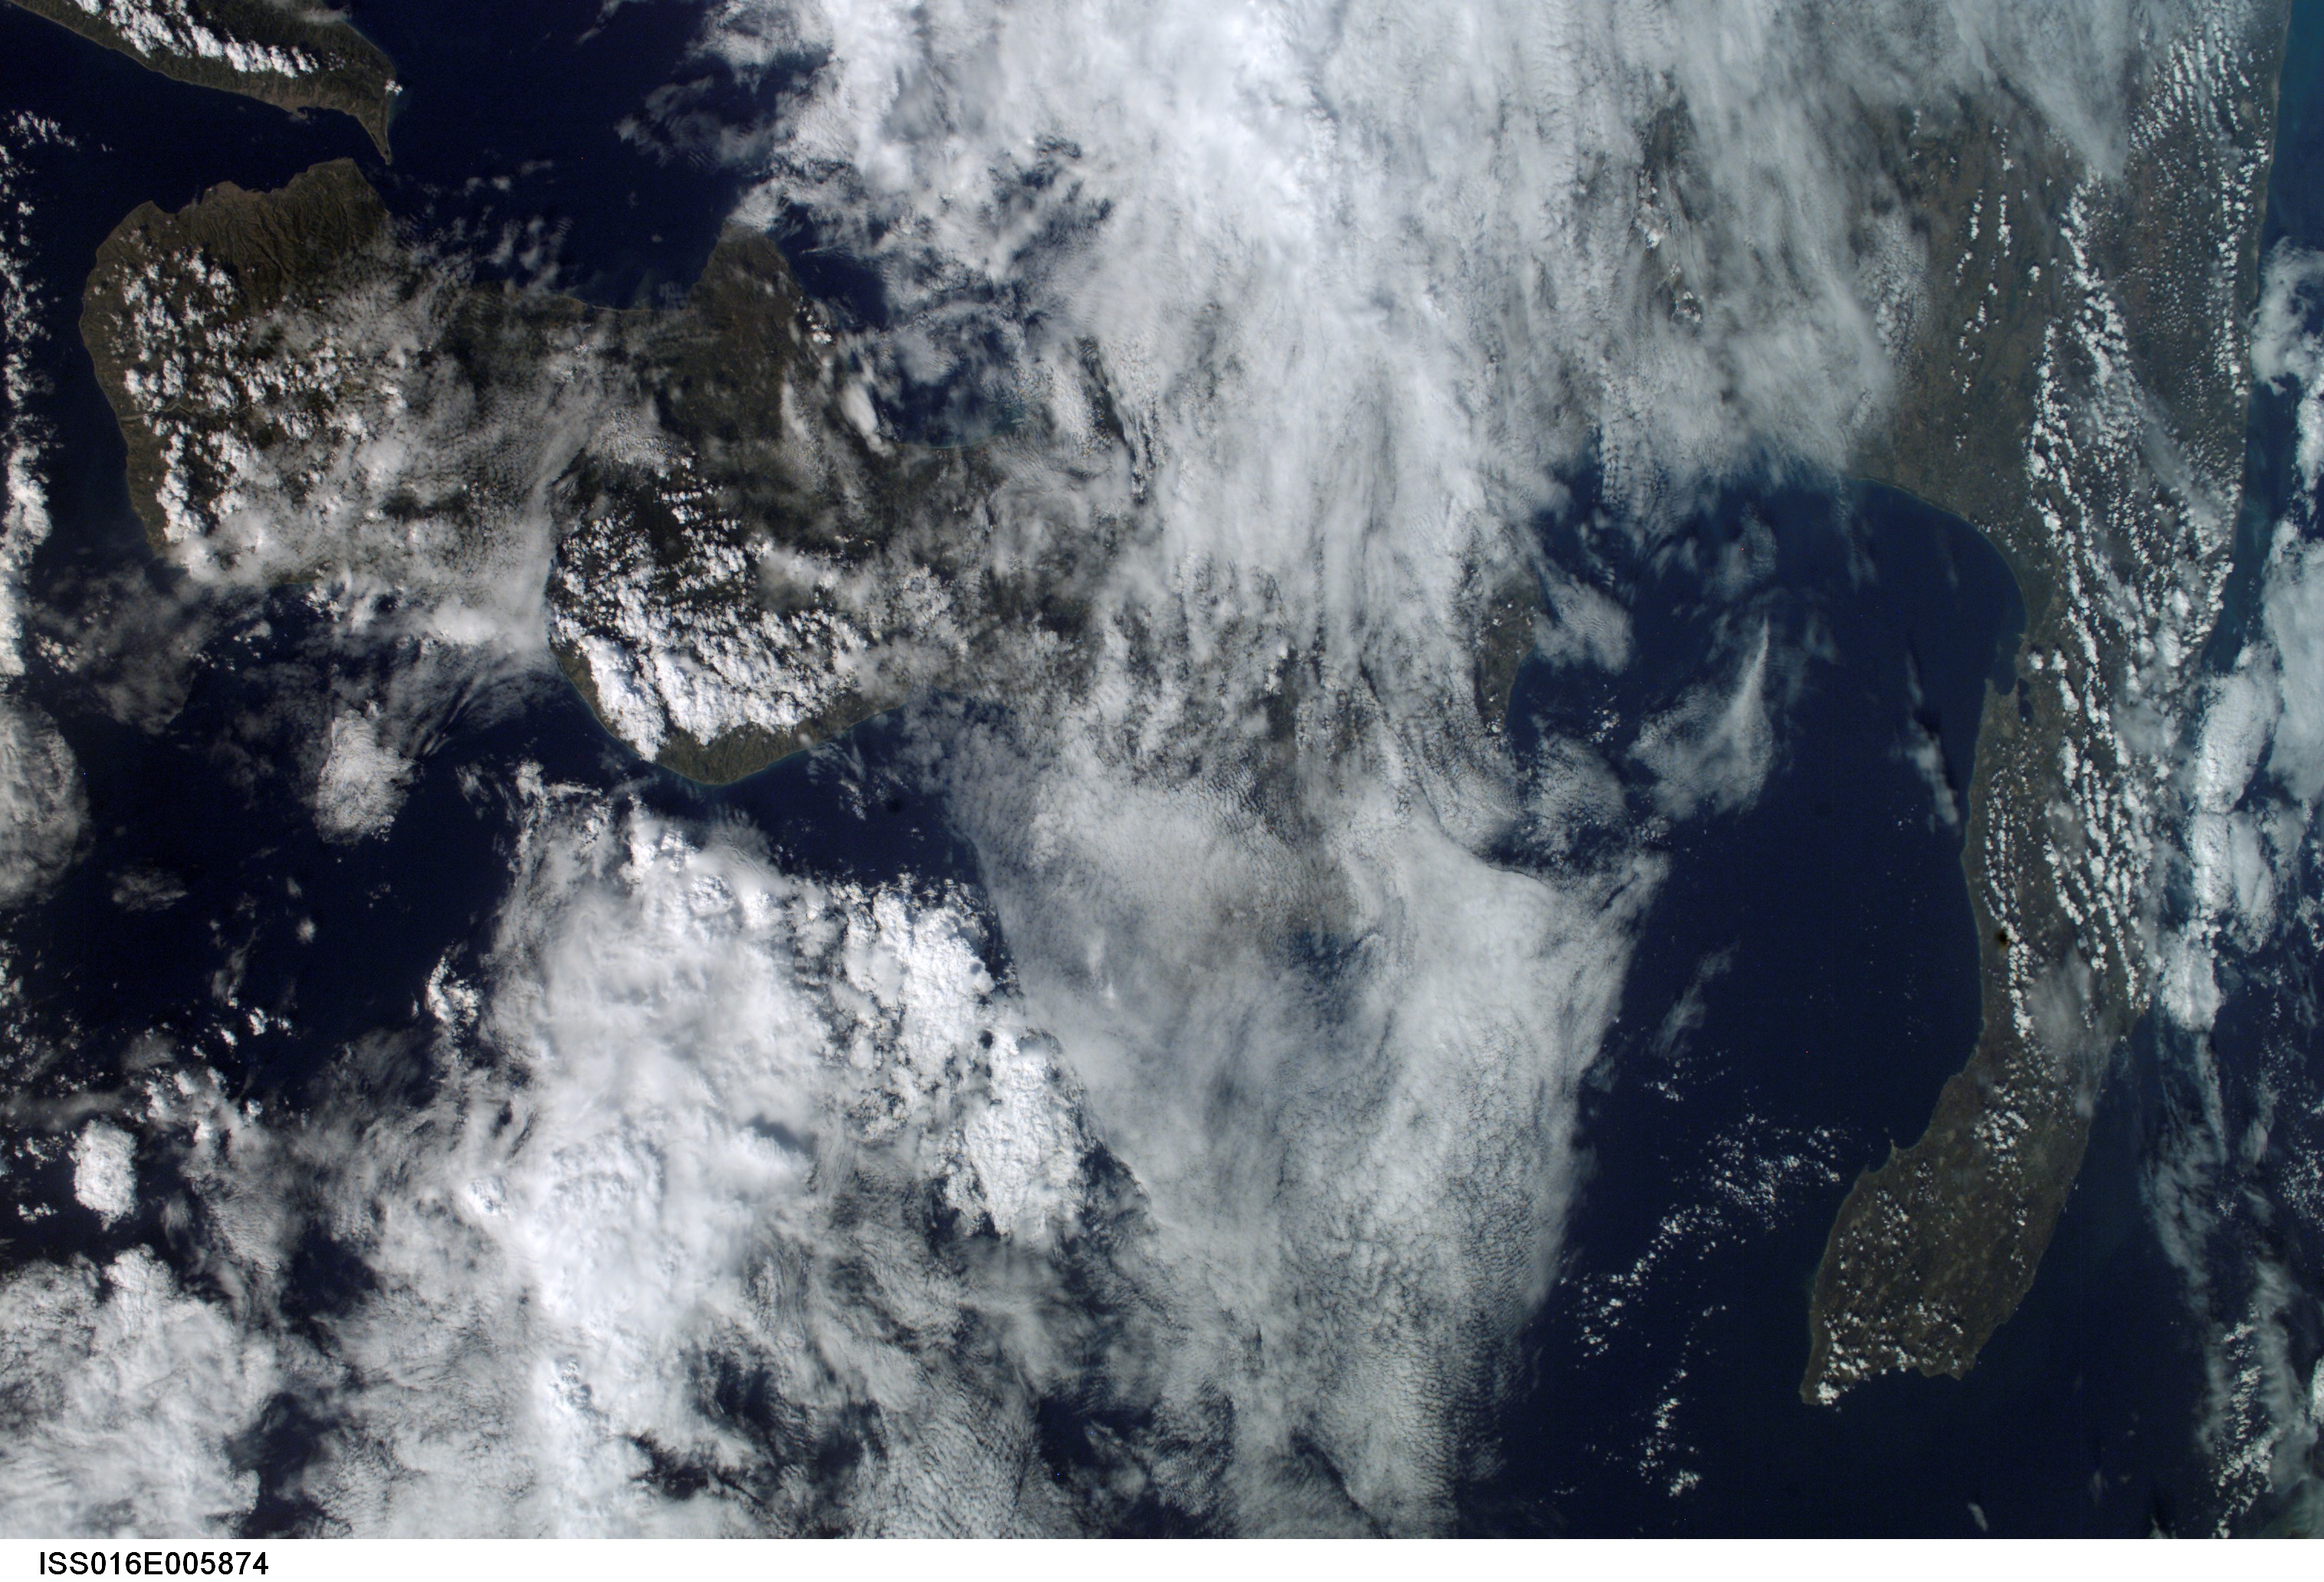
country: ITALY
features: G. OF TARANTO, COAST
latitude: 39.0
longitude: 16.5
